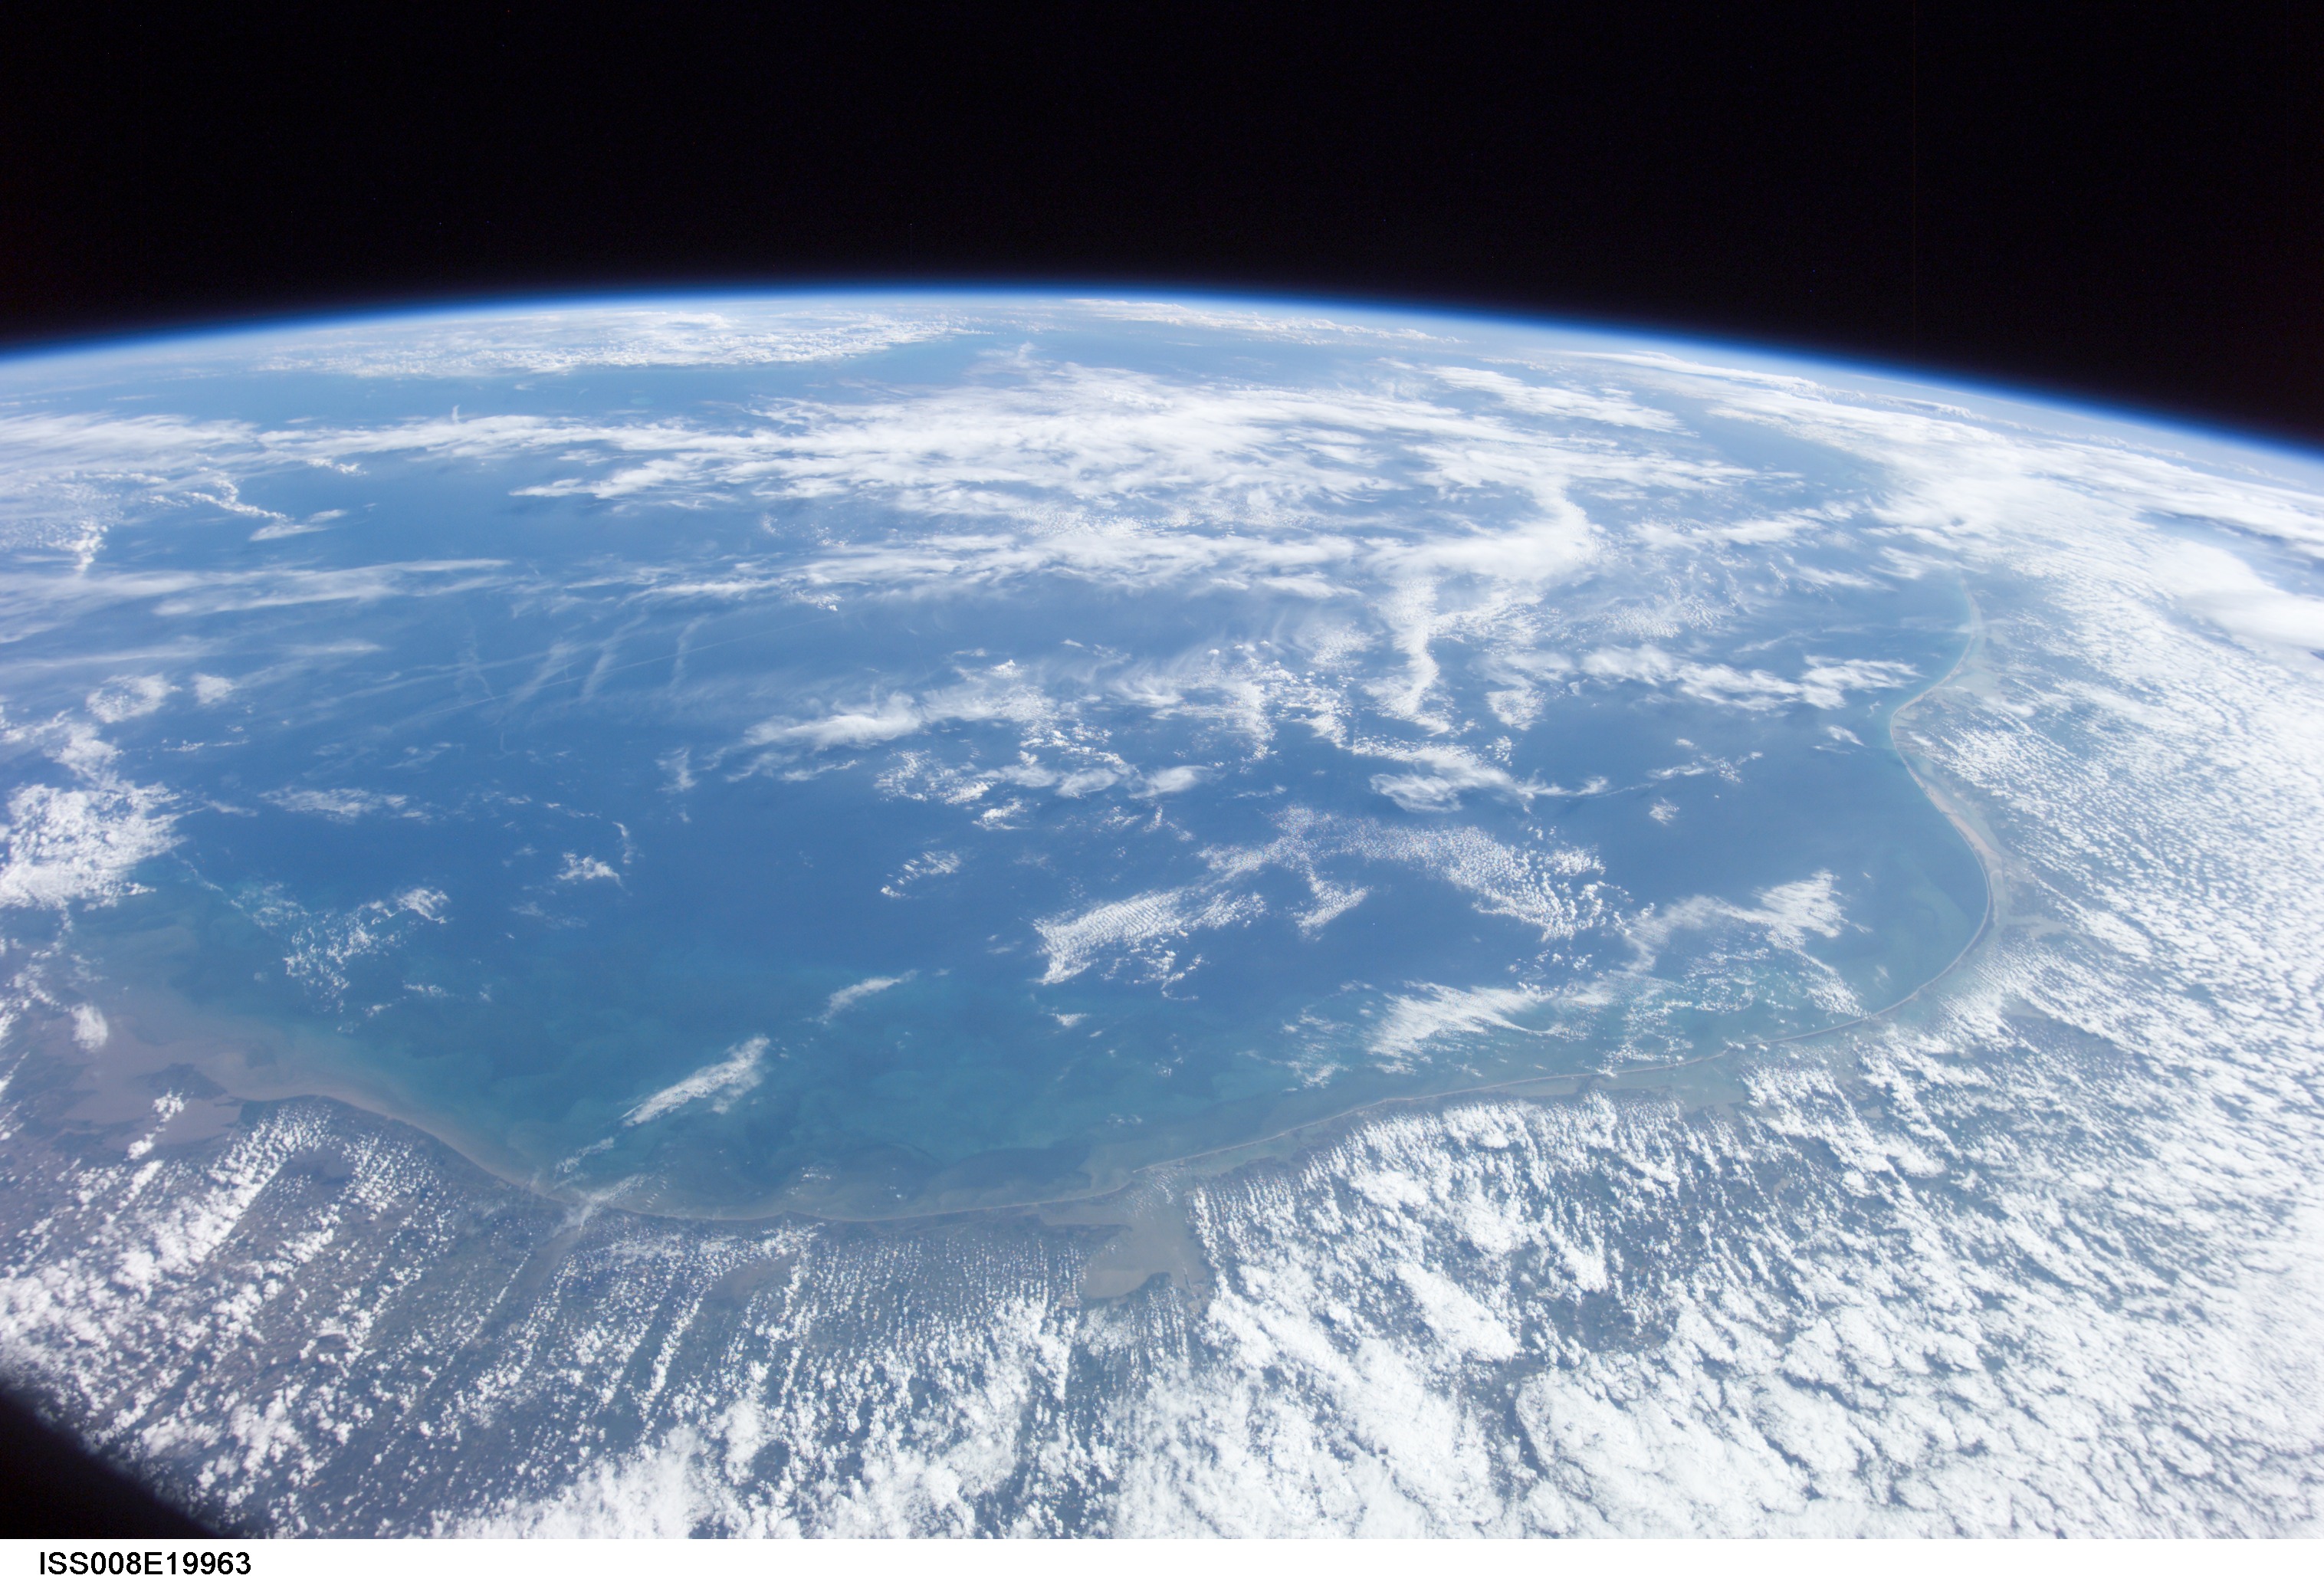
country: USA-TEXAS
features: GALVESTON B., G. OF MEXICO, TEXAS COAST, ATMOSPHERIC LIMB
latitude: 28.5
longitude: -94.5
